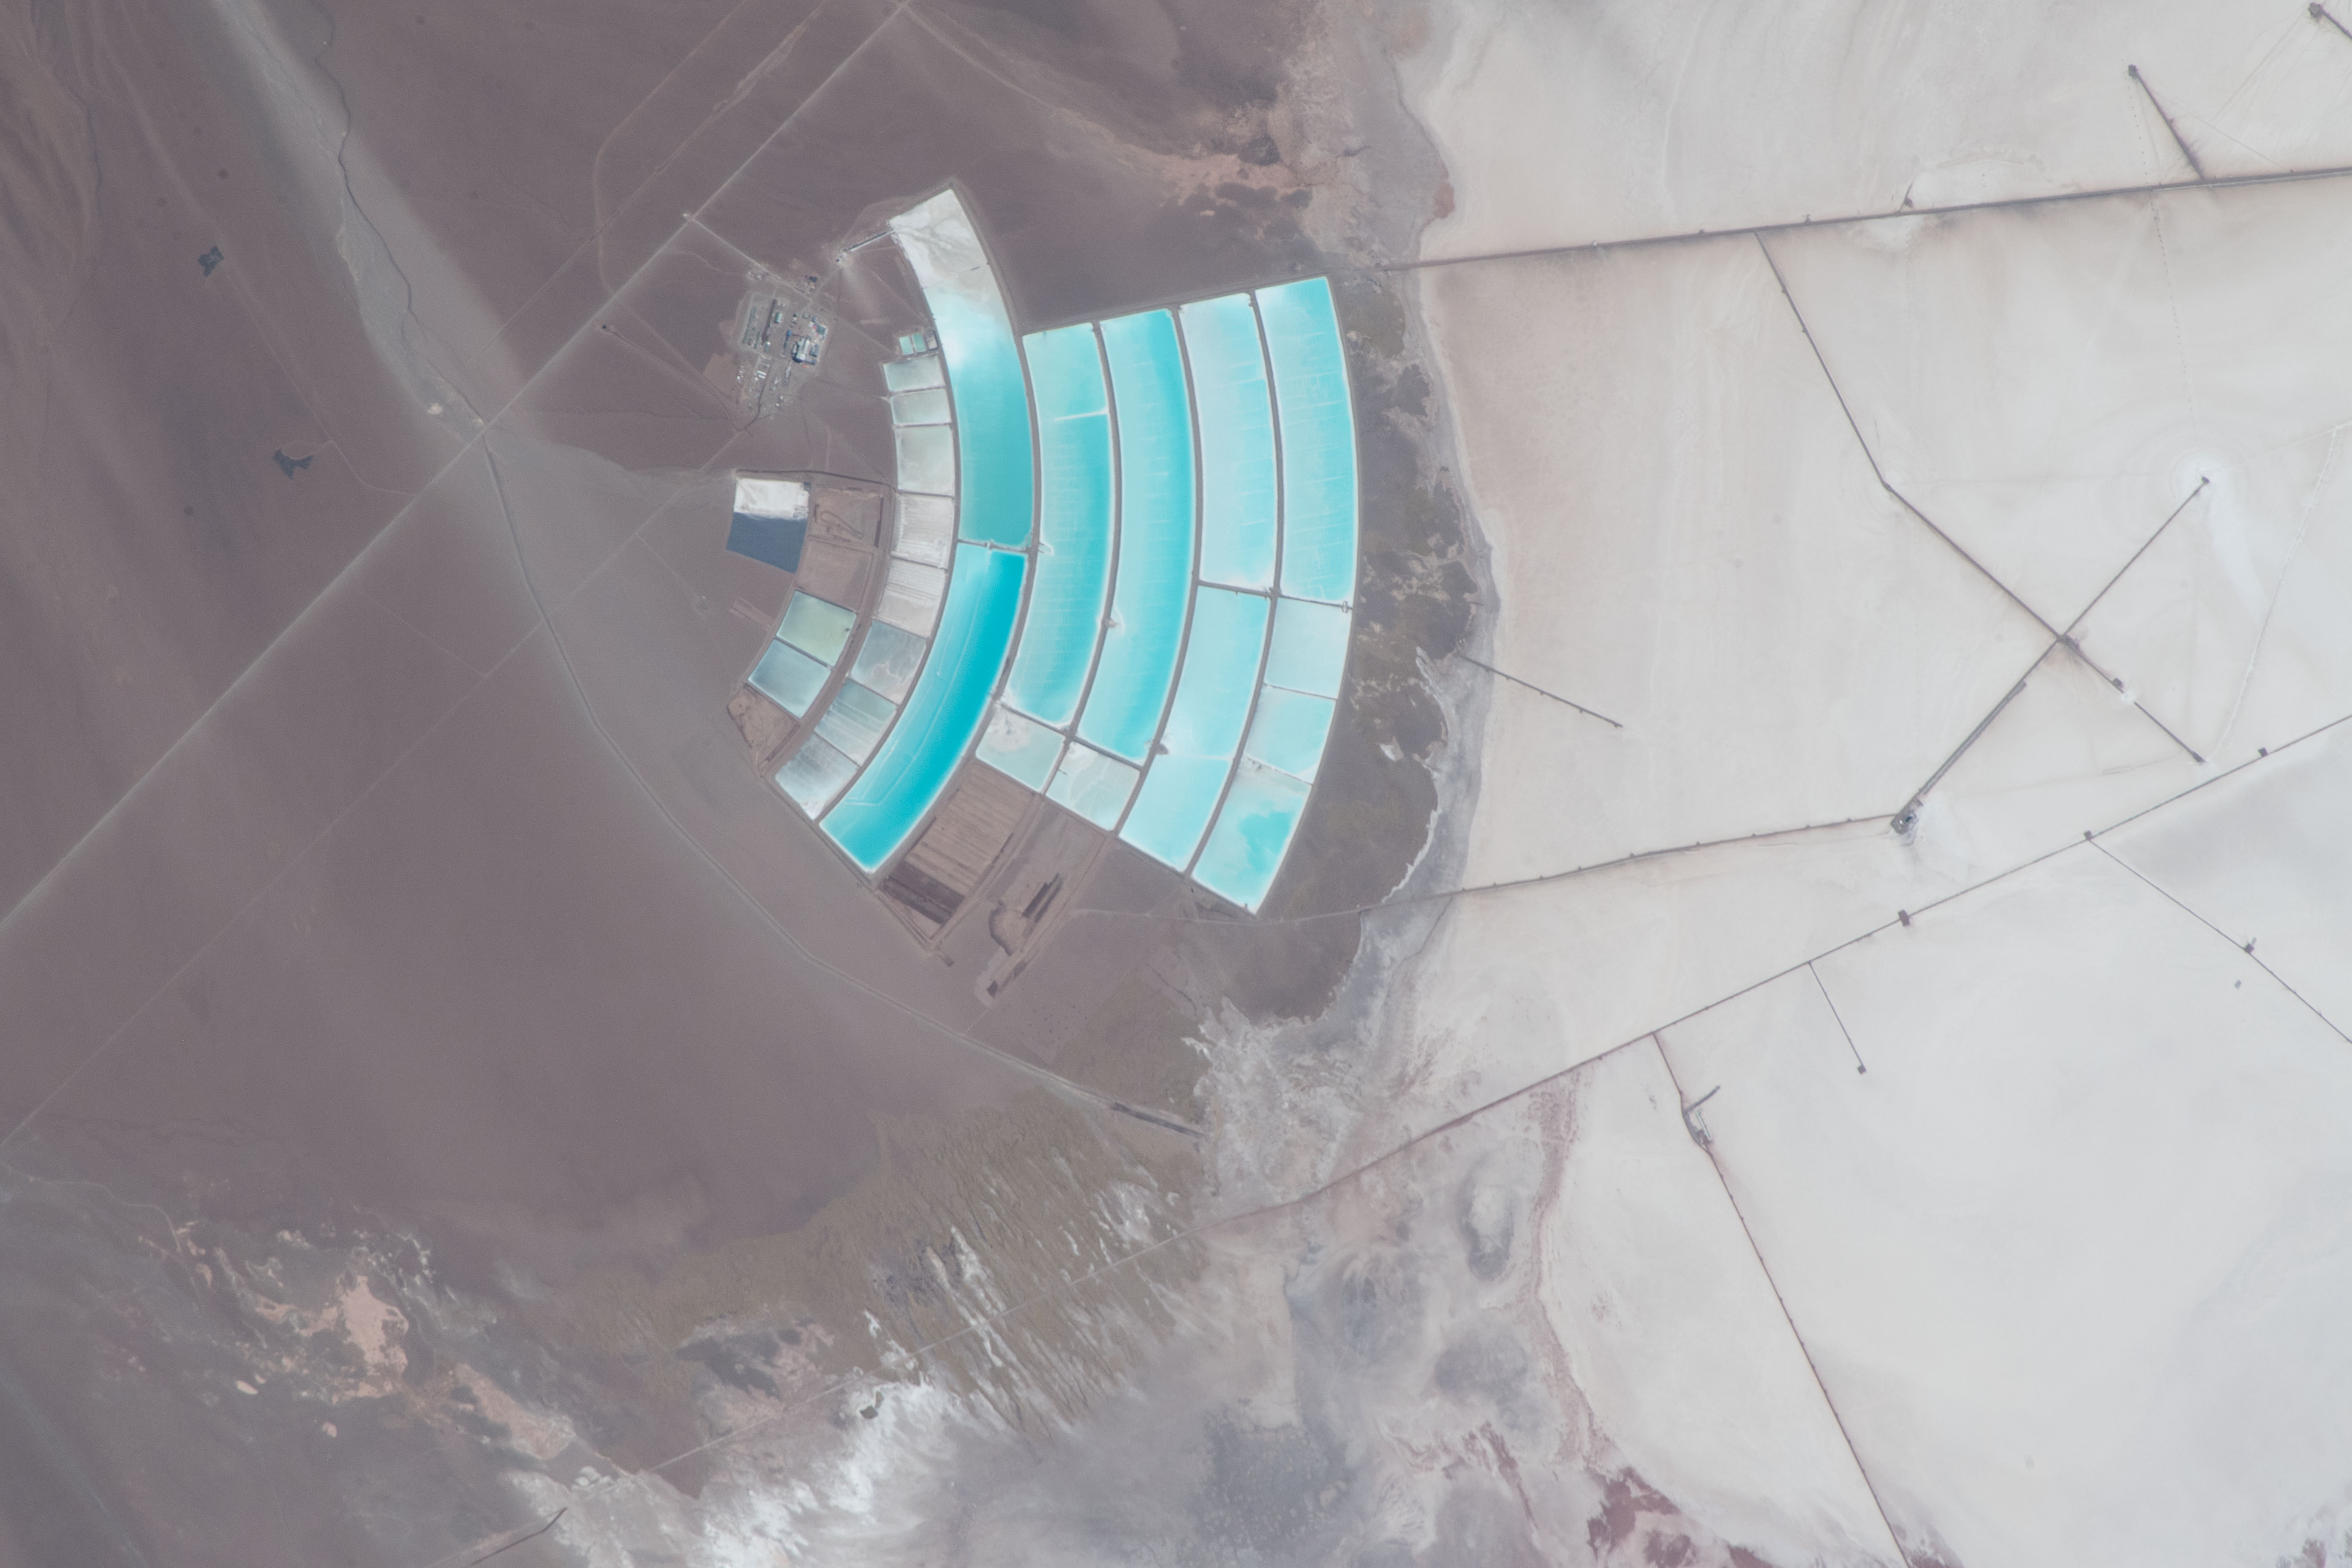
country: ARGENTINA
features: ZAPALERI, NEVADO QUEVA, EDUARDO AVAROA ANDEAN FAUNA NATIONAL RESERVE
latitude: -23.6
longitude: -66.7
